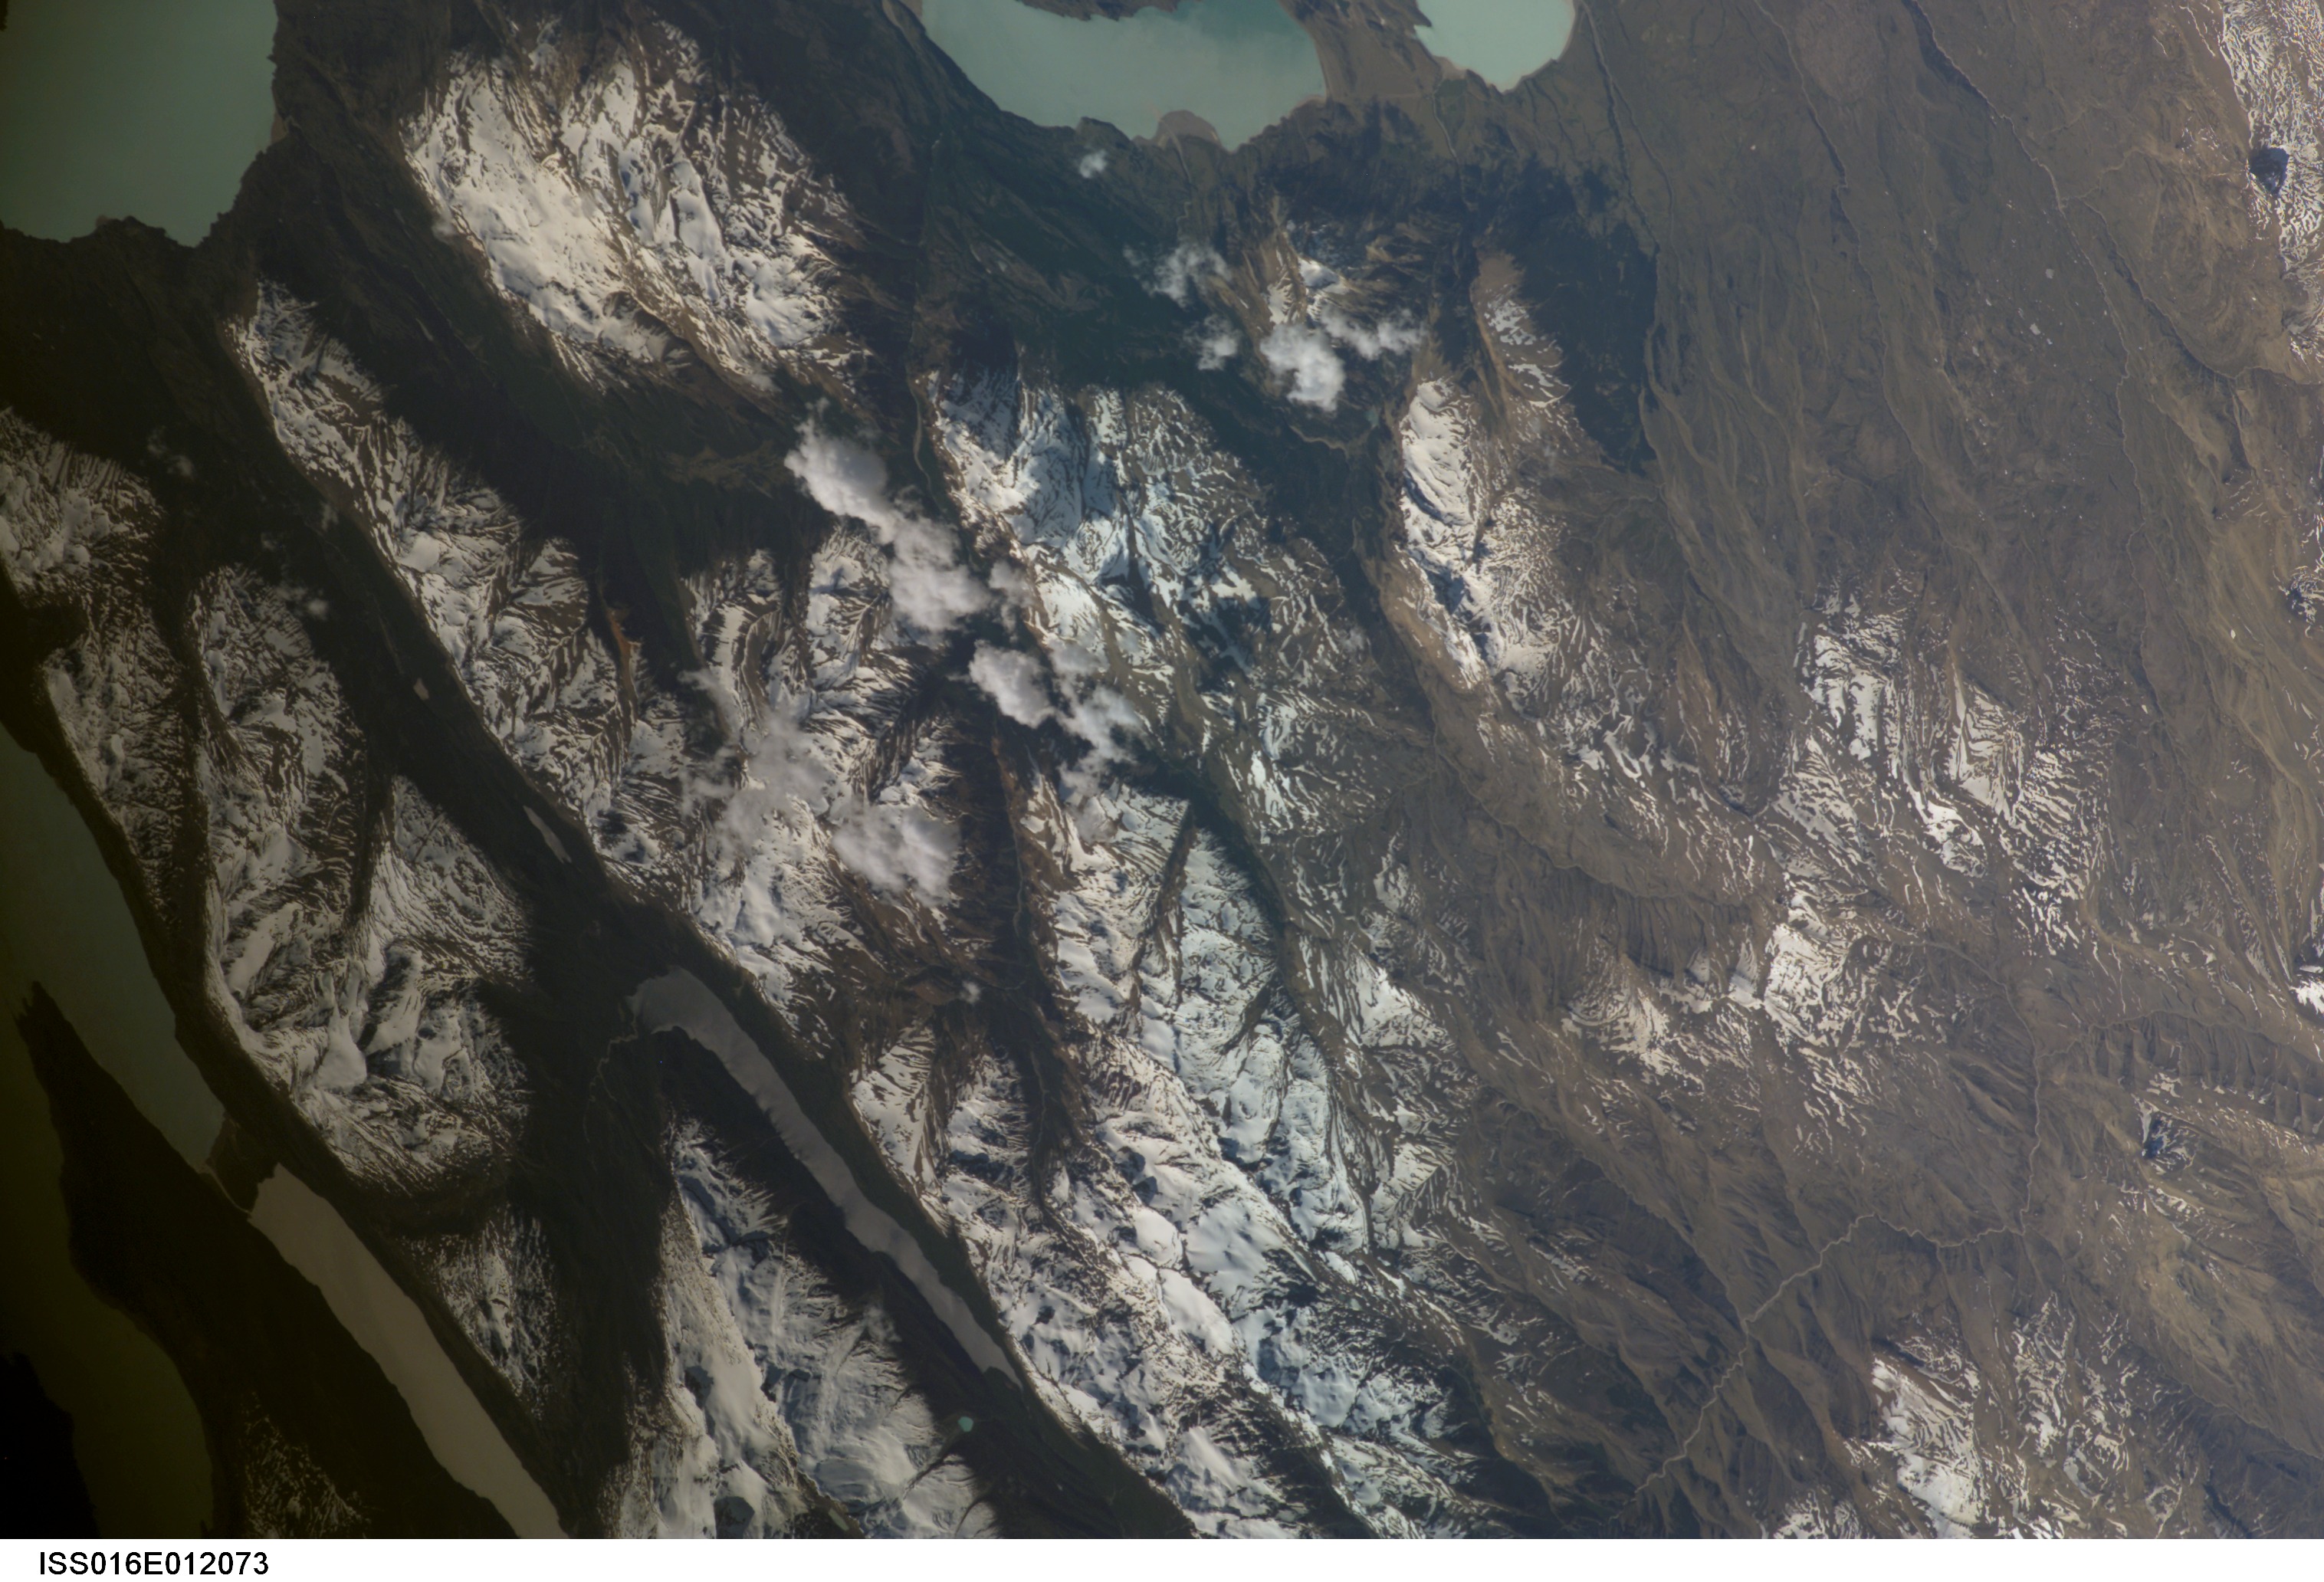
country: ARGENTINA
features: ANDEAN FOOTHILLS,RAVINES,L. DEL DESIERTO
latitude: -49.1
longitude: -72.7
